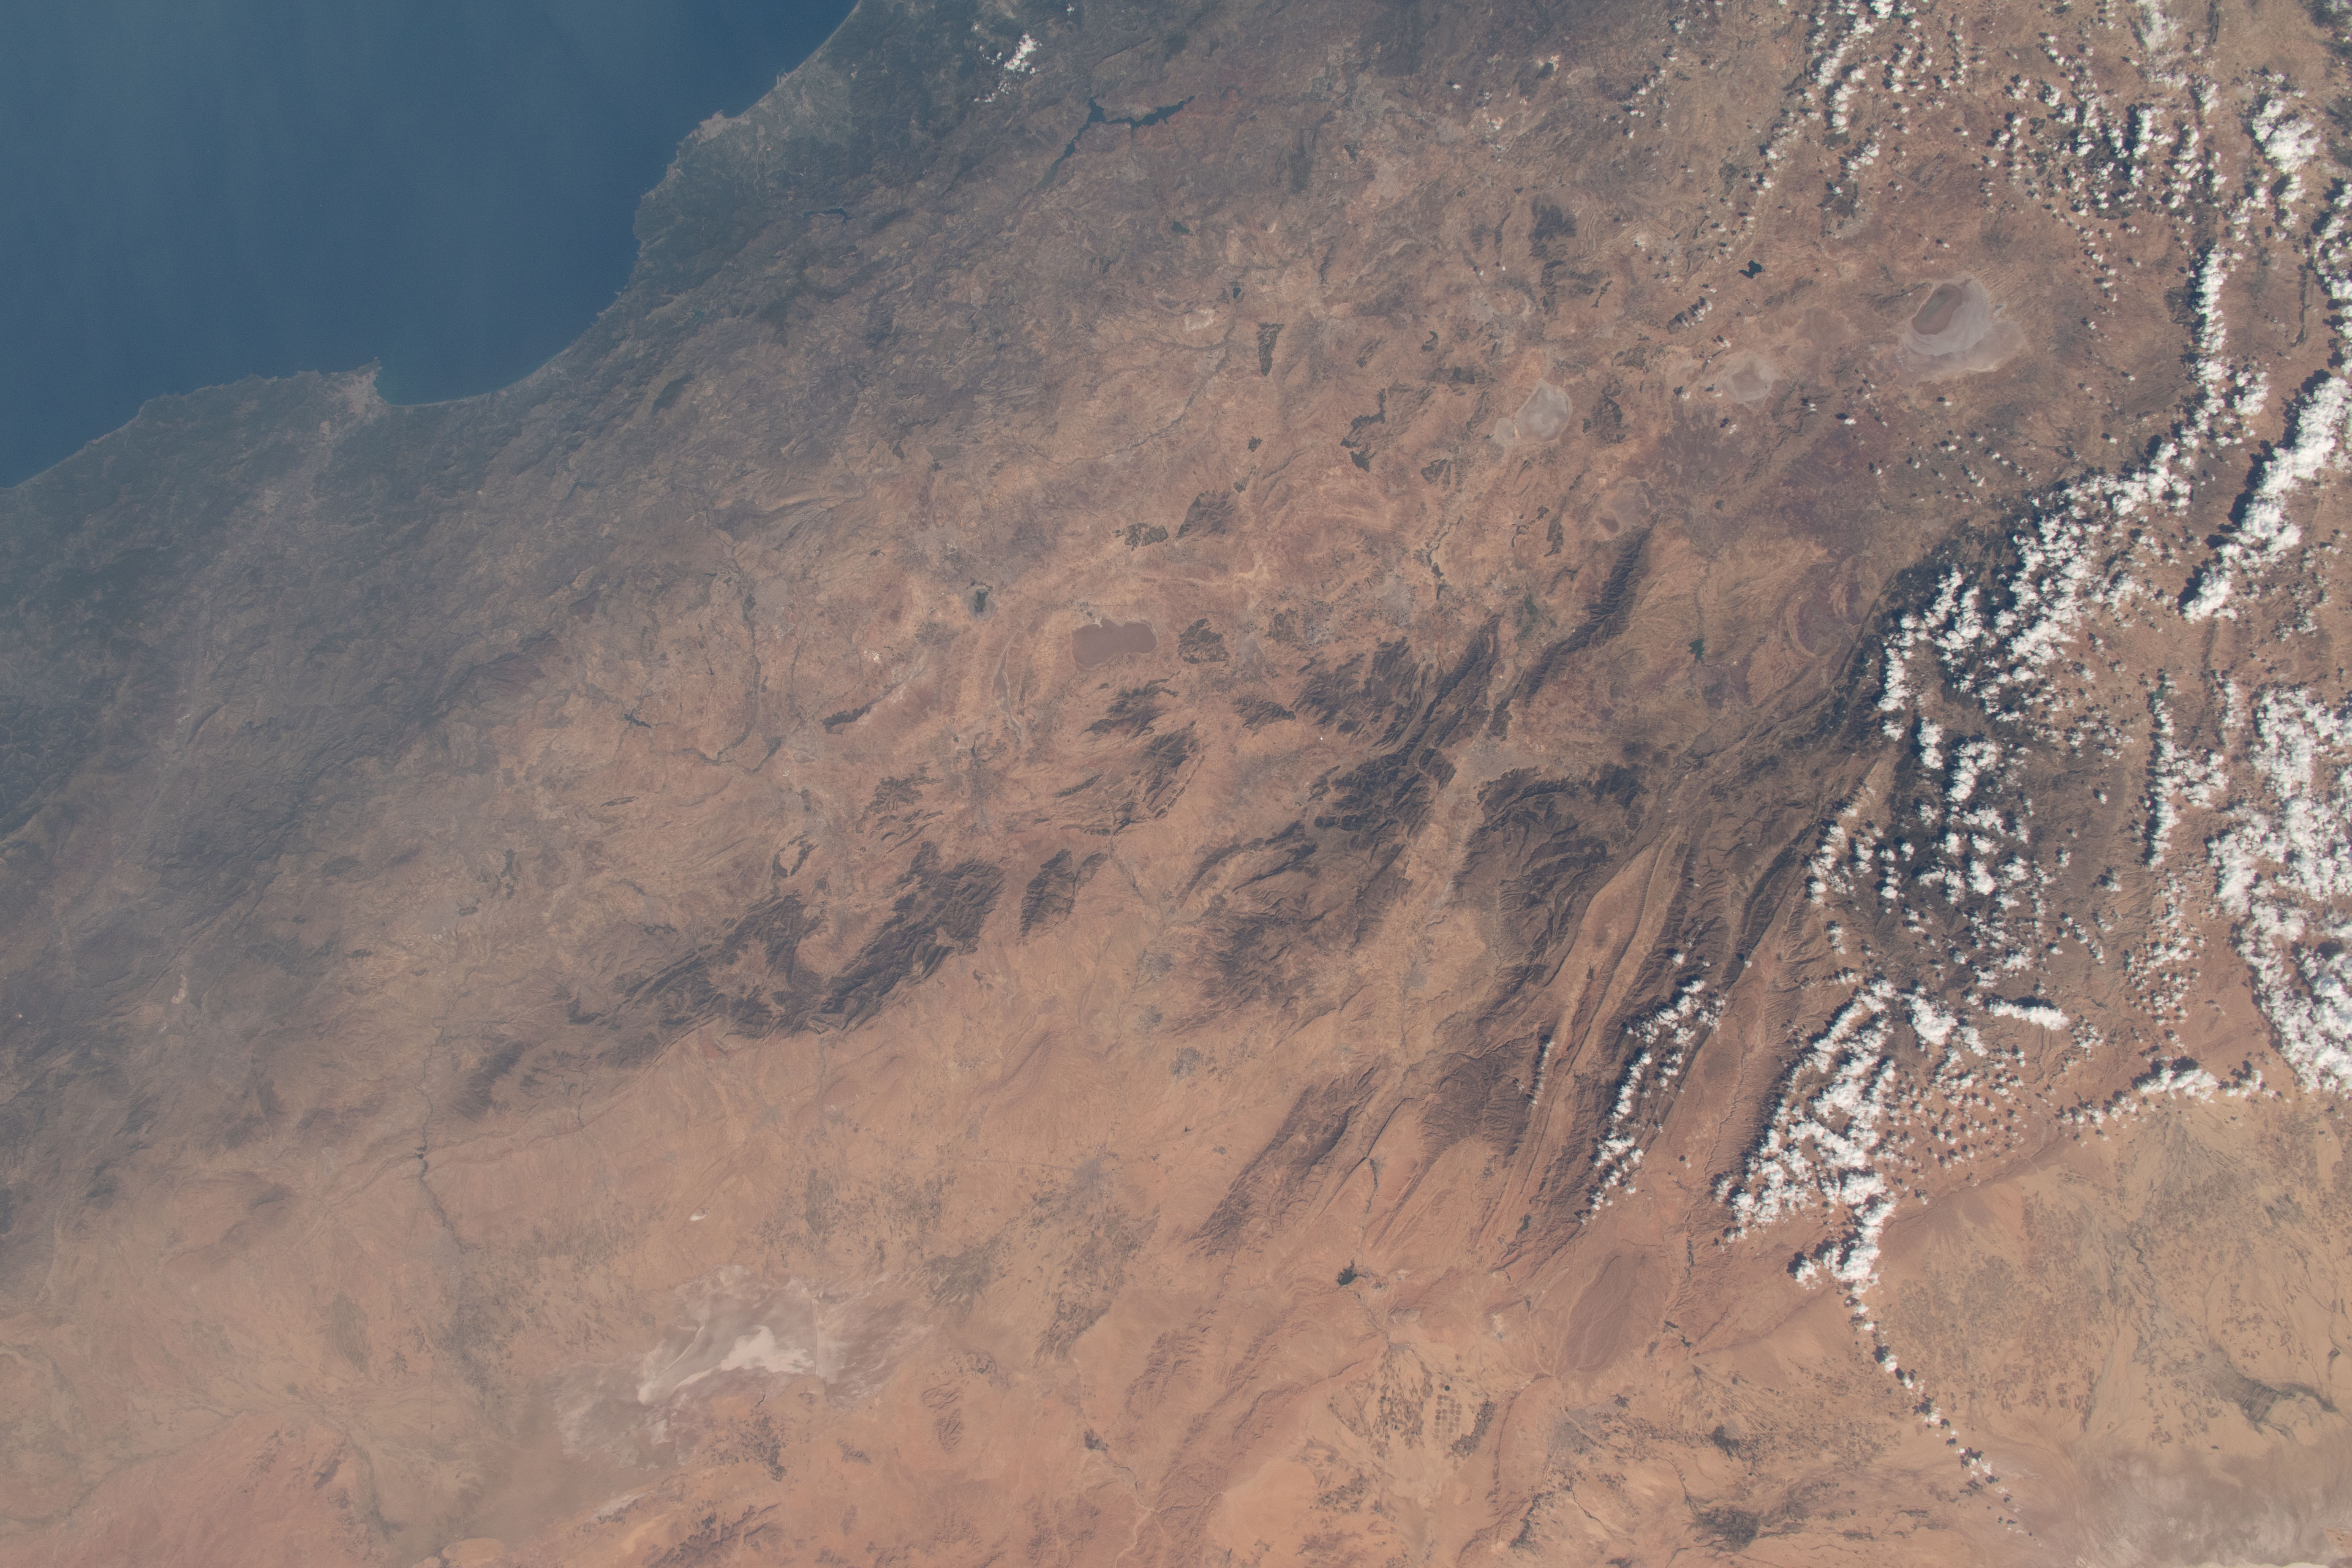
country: ALGERIA
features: SAHARA DESERT, MOUNTAINS, BAY OF ALGIERS
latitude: 35.5
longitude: 6.0
